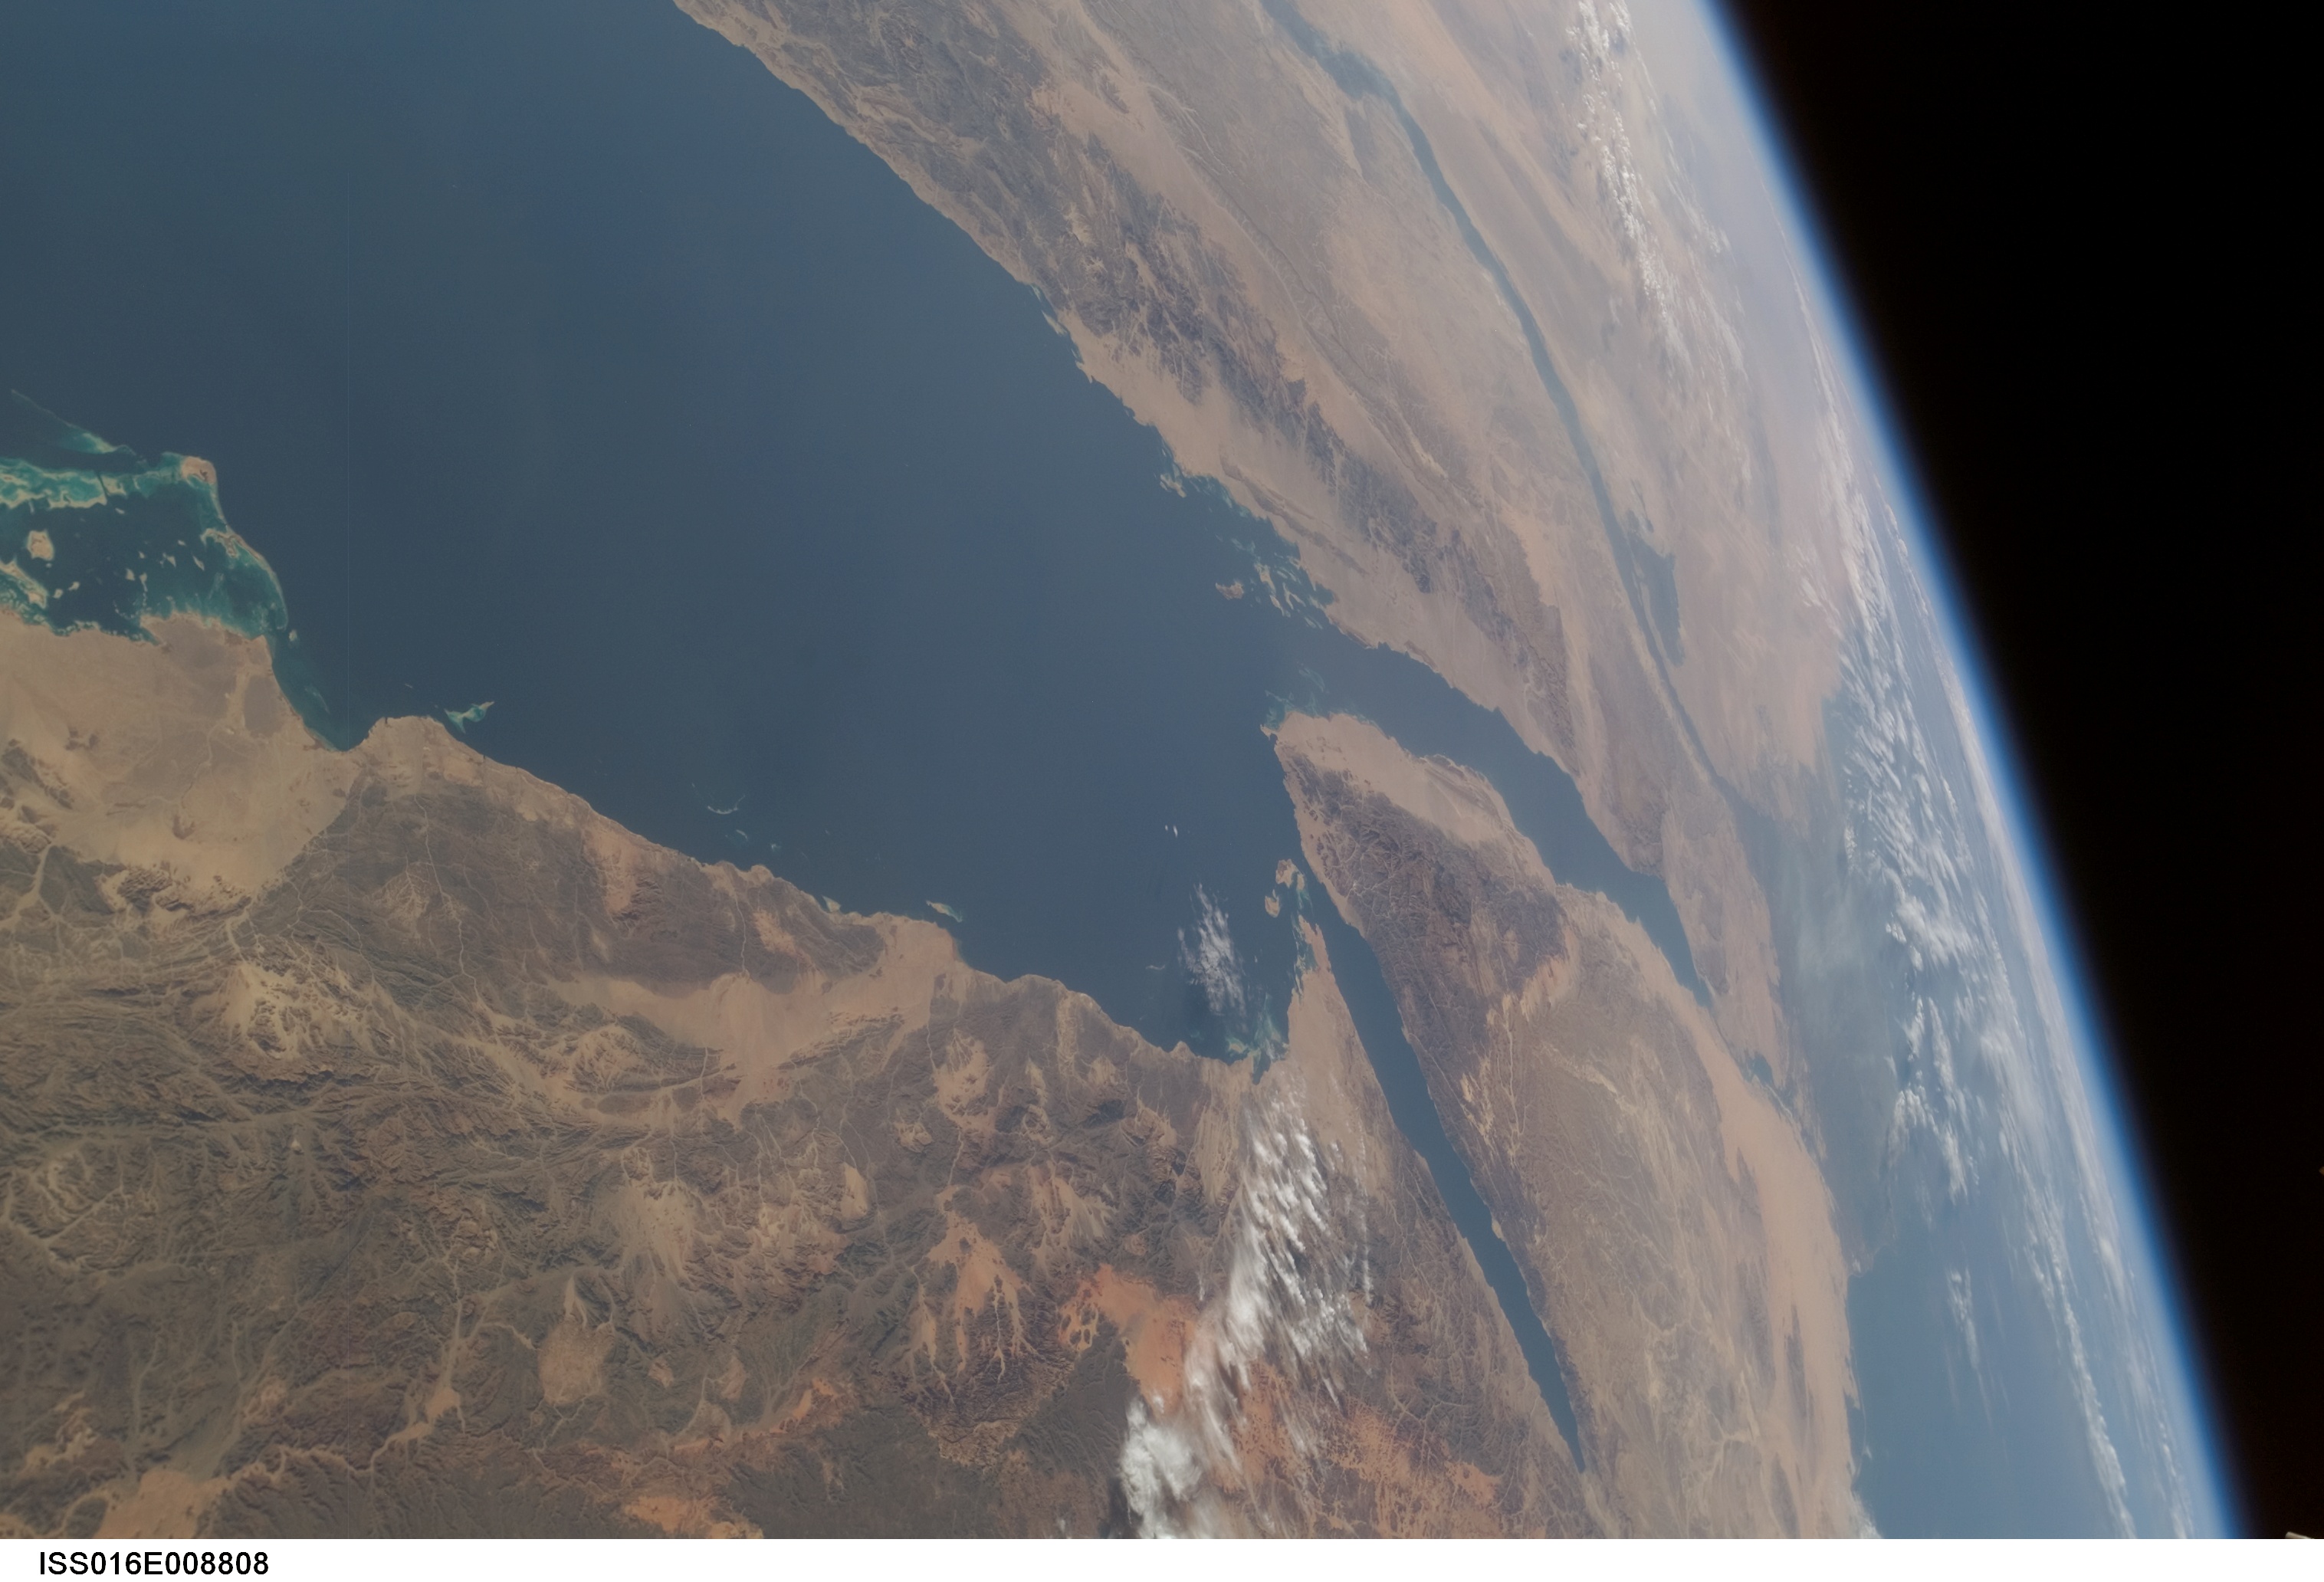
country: EGYPT
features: PAN-SINAI PENINSULA, RED SEA
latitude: 27.5
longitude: 34.5
